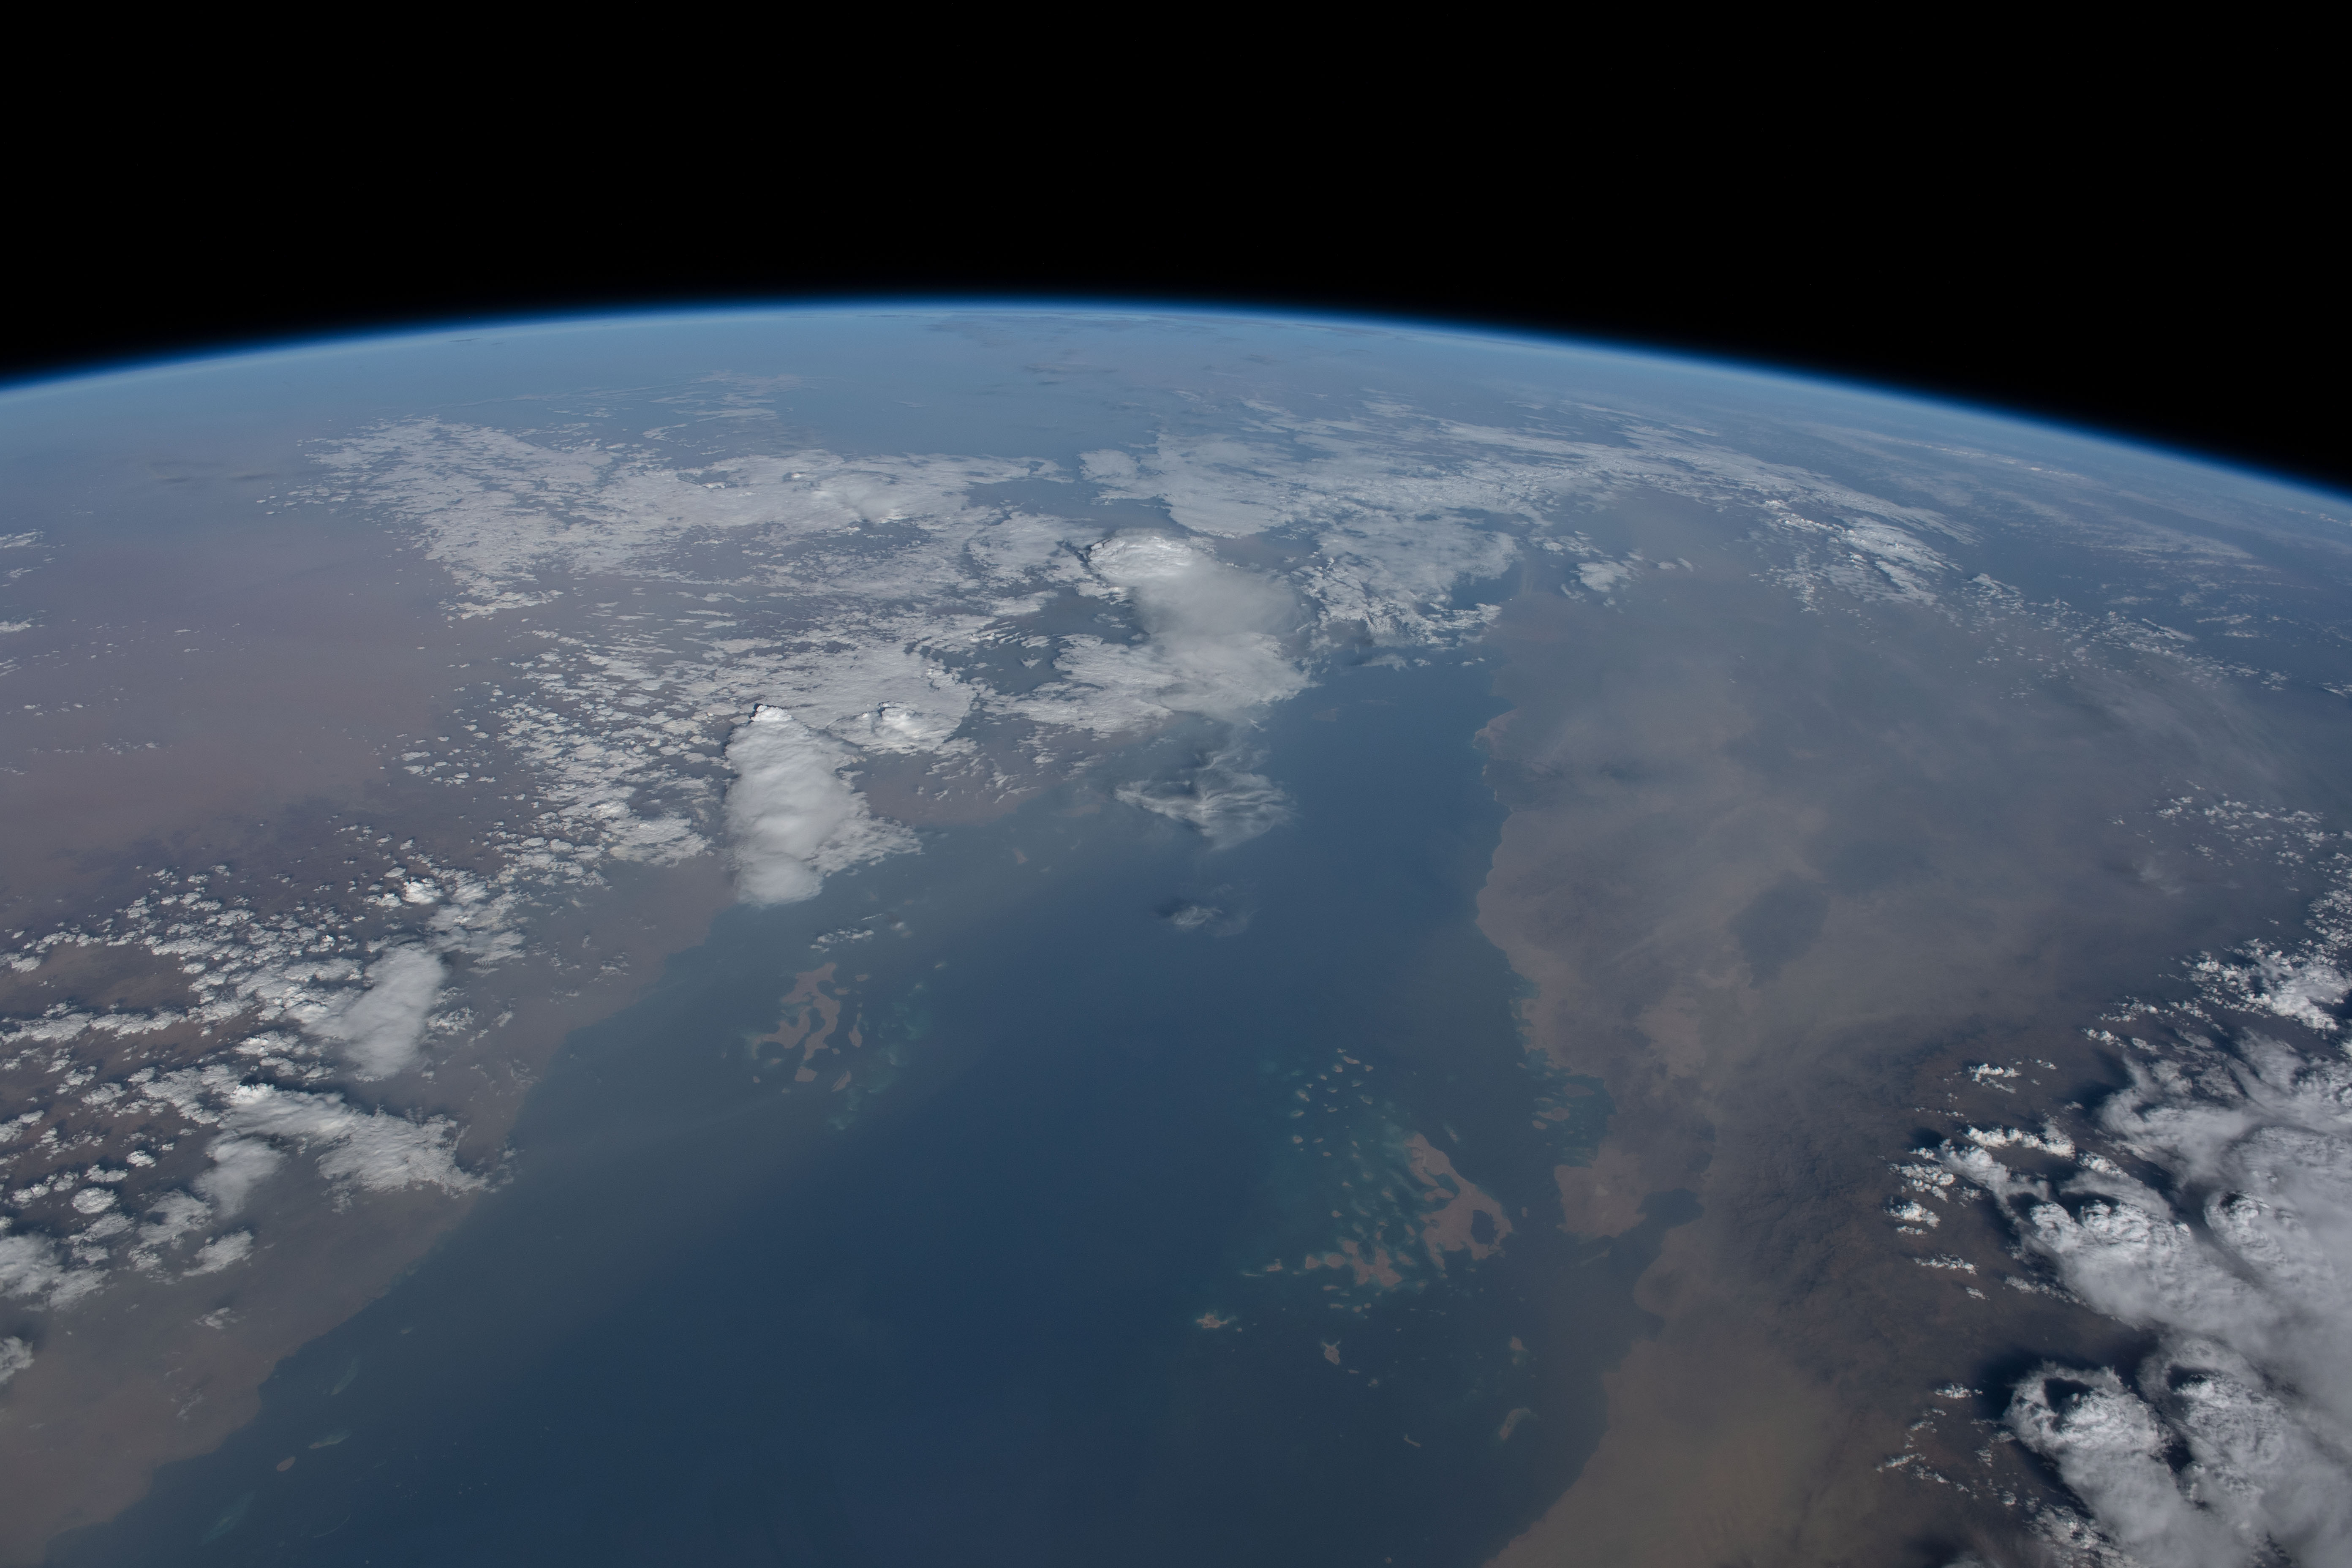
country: YEMEN
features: ANTUFASH, AL BODI, FASHT, AL LUHAYYAH
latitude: 15.8
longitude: 42.4
